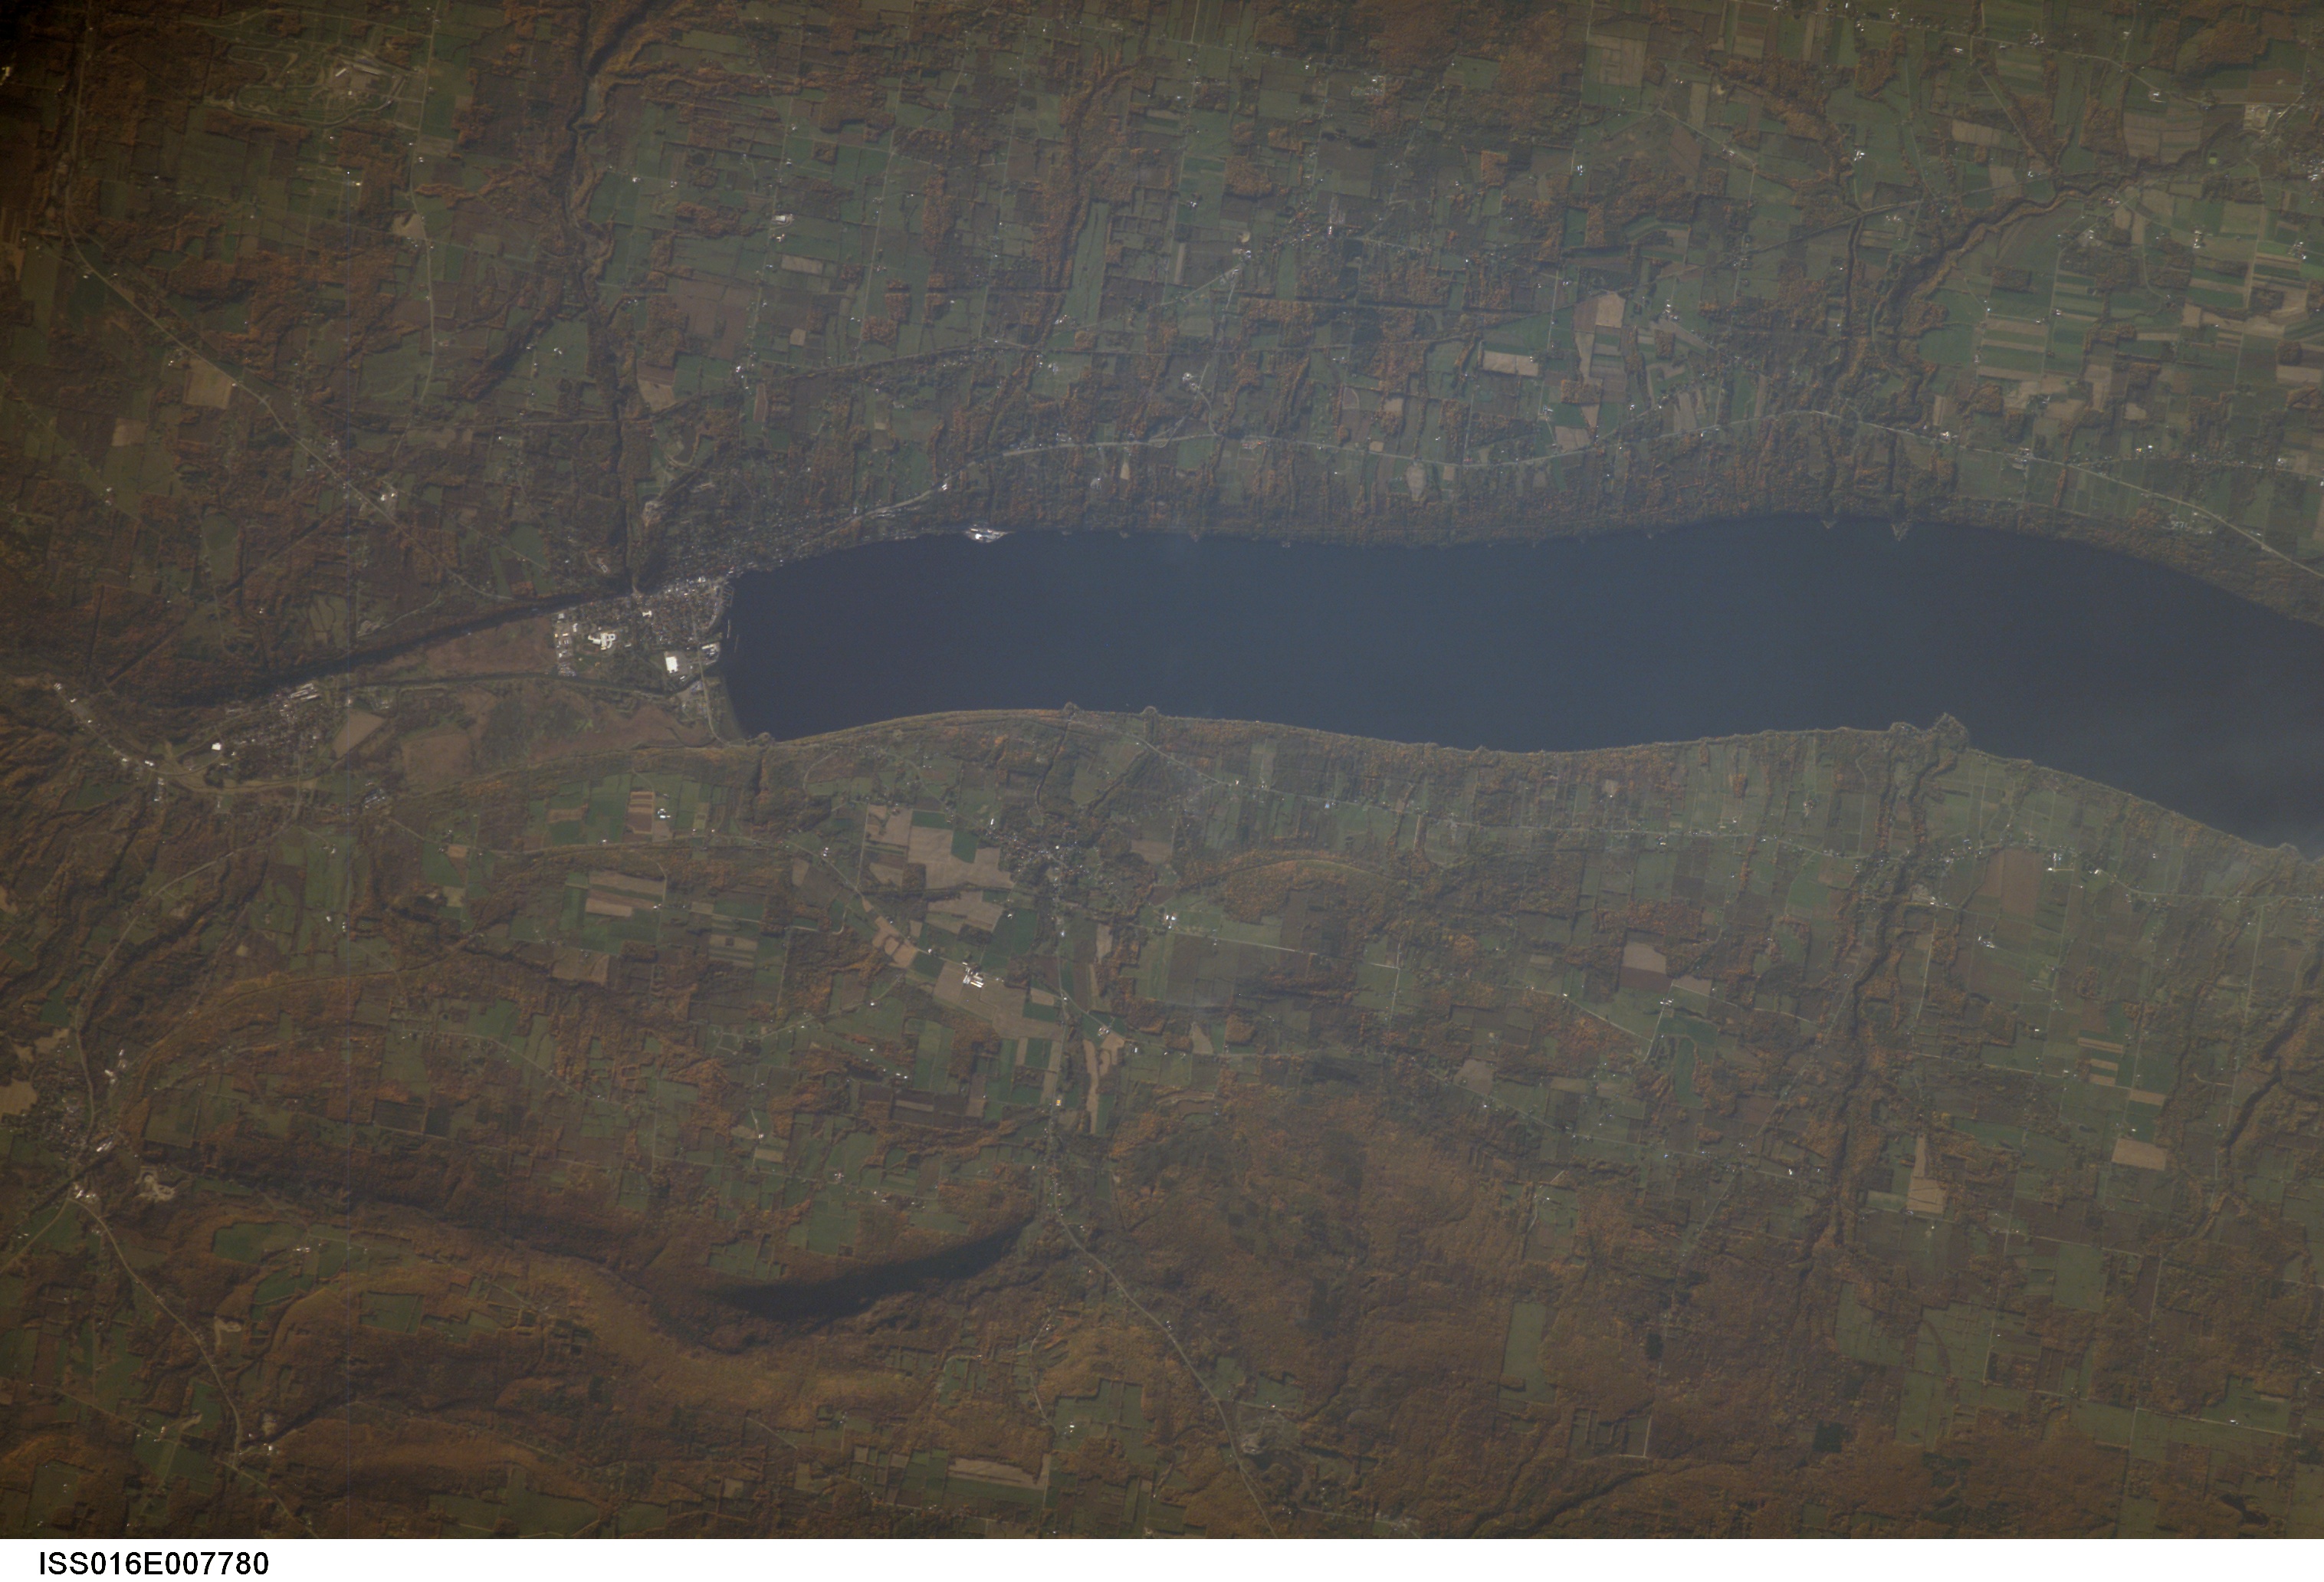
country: USA-NEW YORK
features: WATKINS GLENN, SENECA L.
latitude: 42.4
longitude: -76.9
